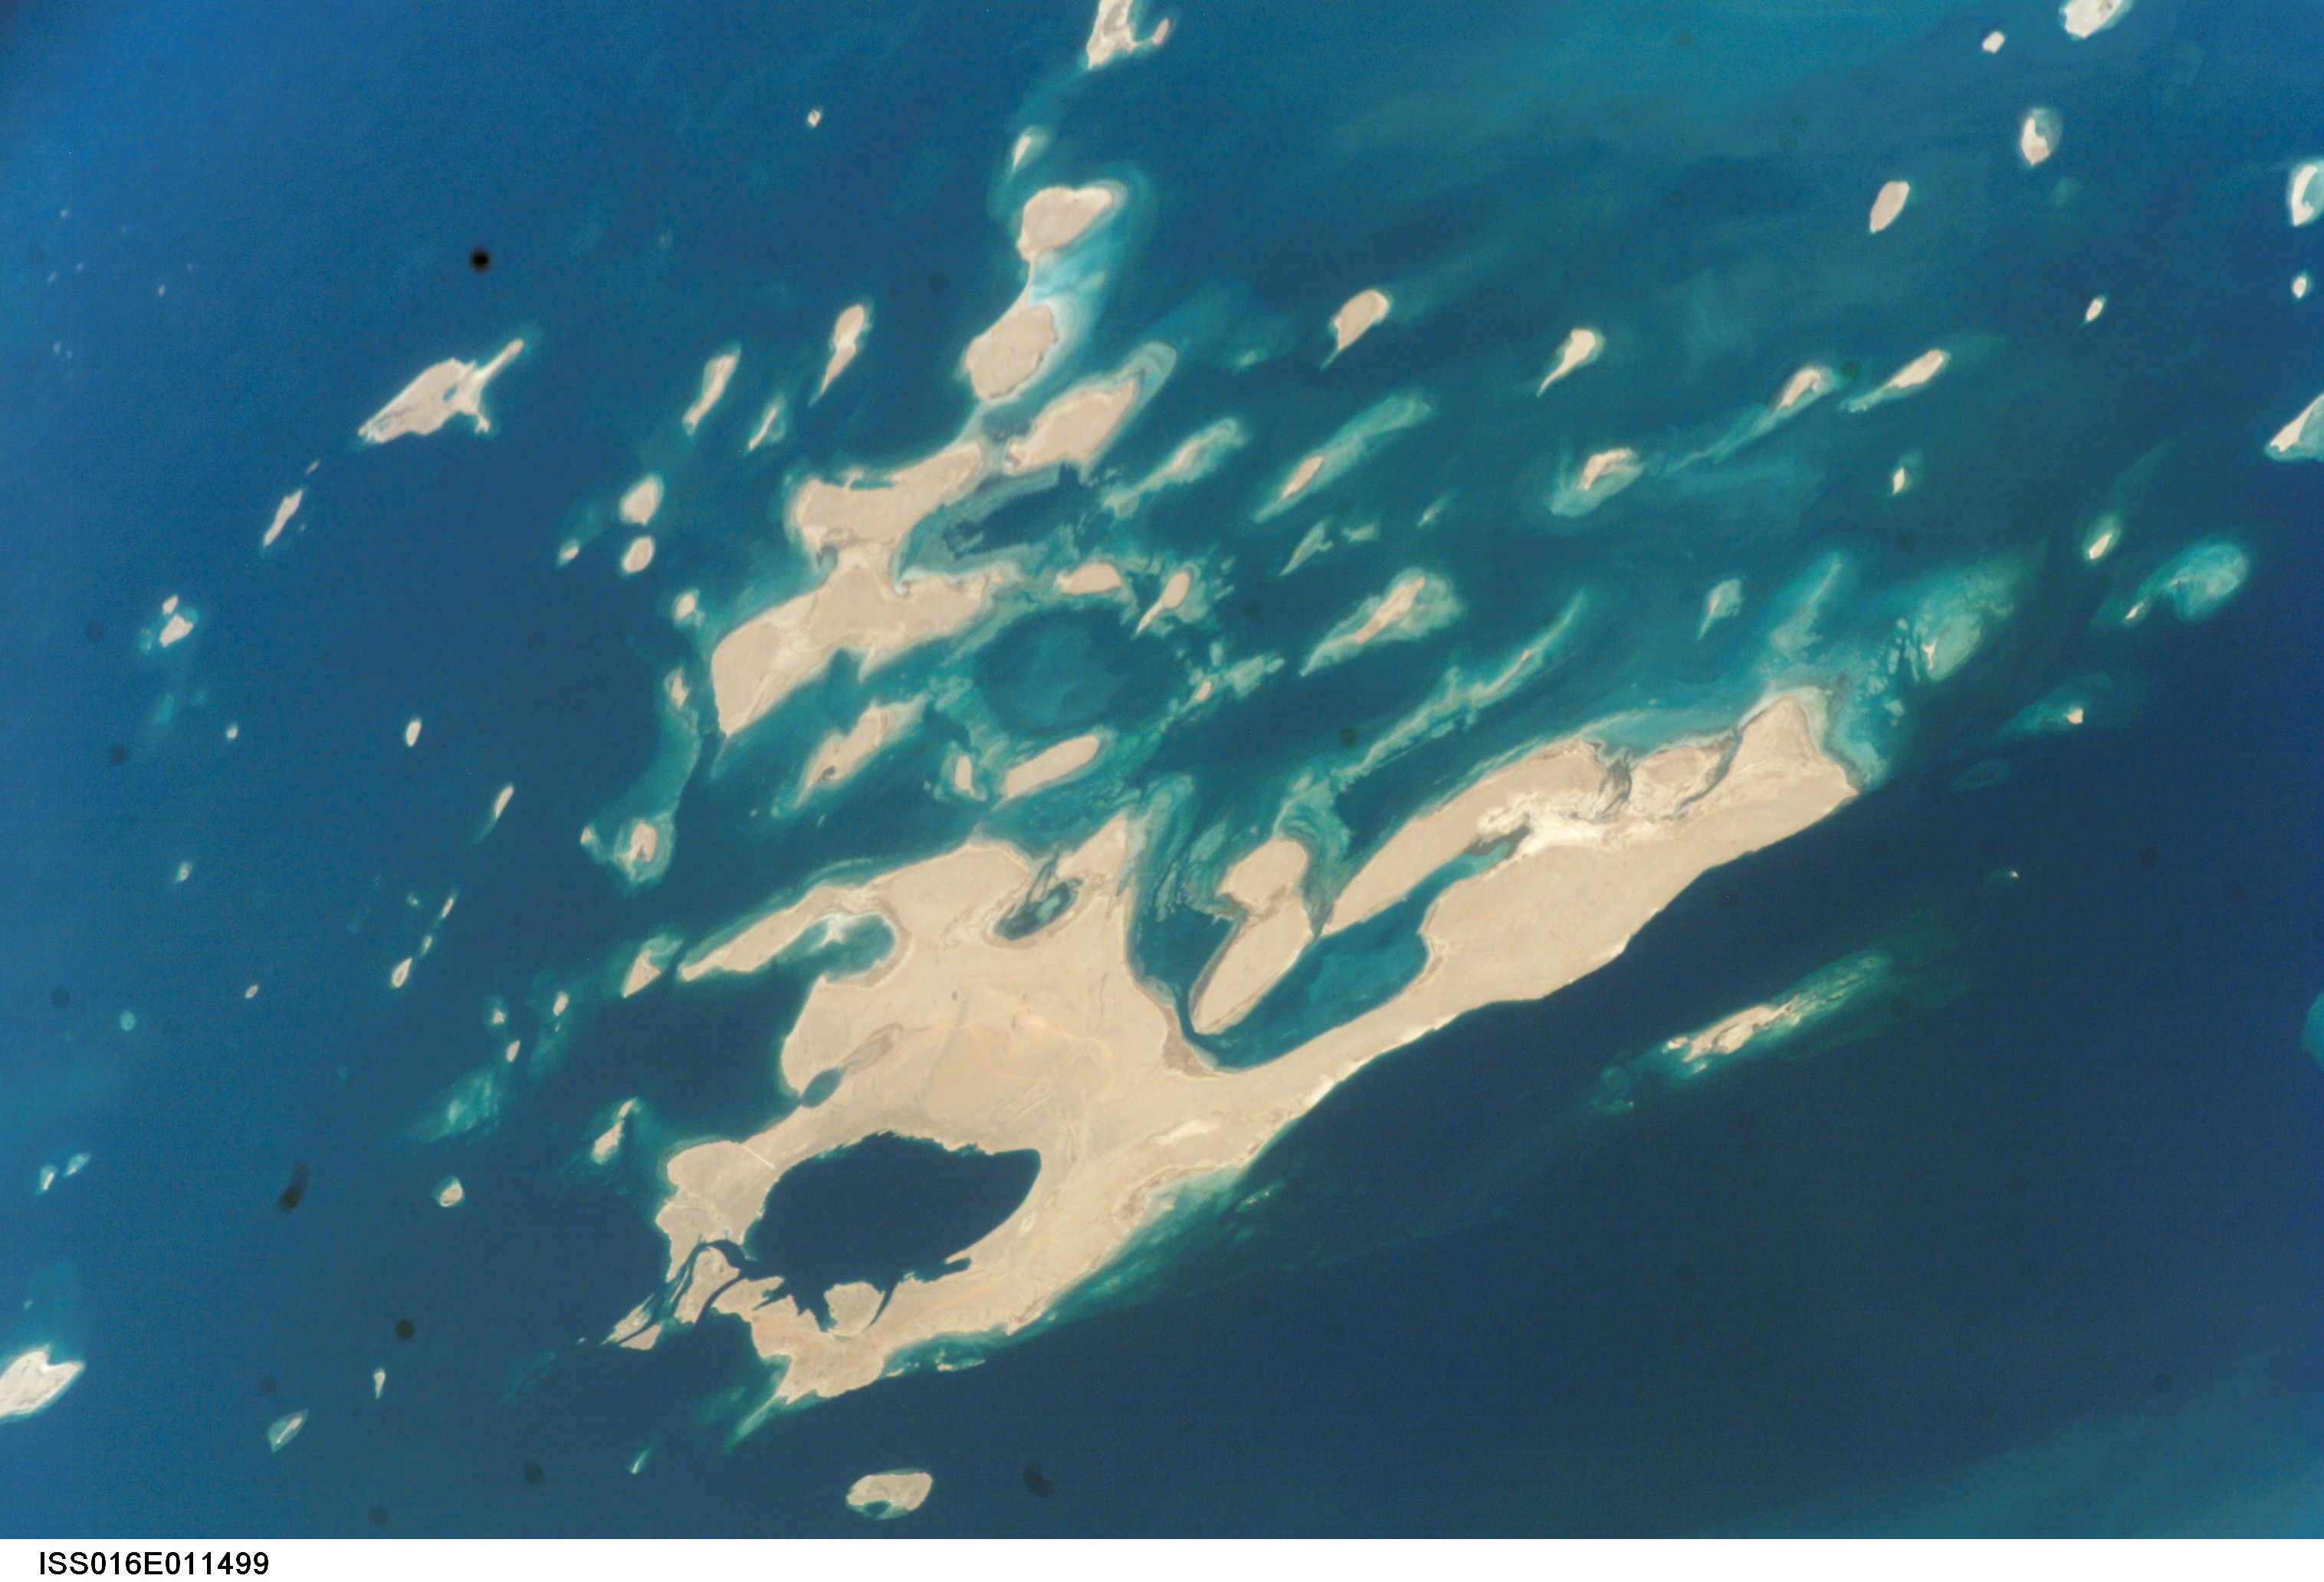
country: ERITREA
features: DAHLAK ARCHIPELAGO, RED SEA
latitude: 16.0
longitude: 40.0
